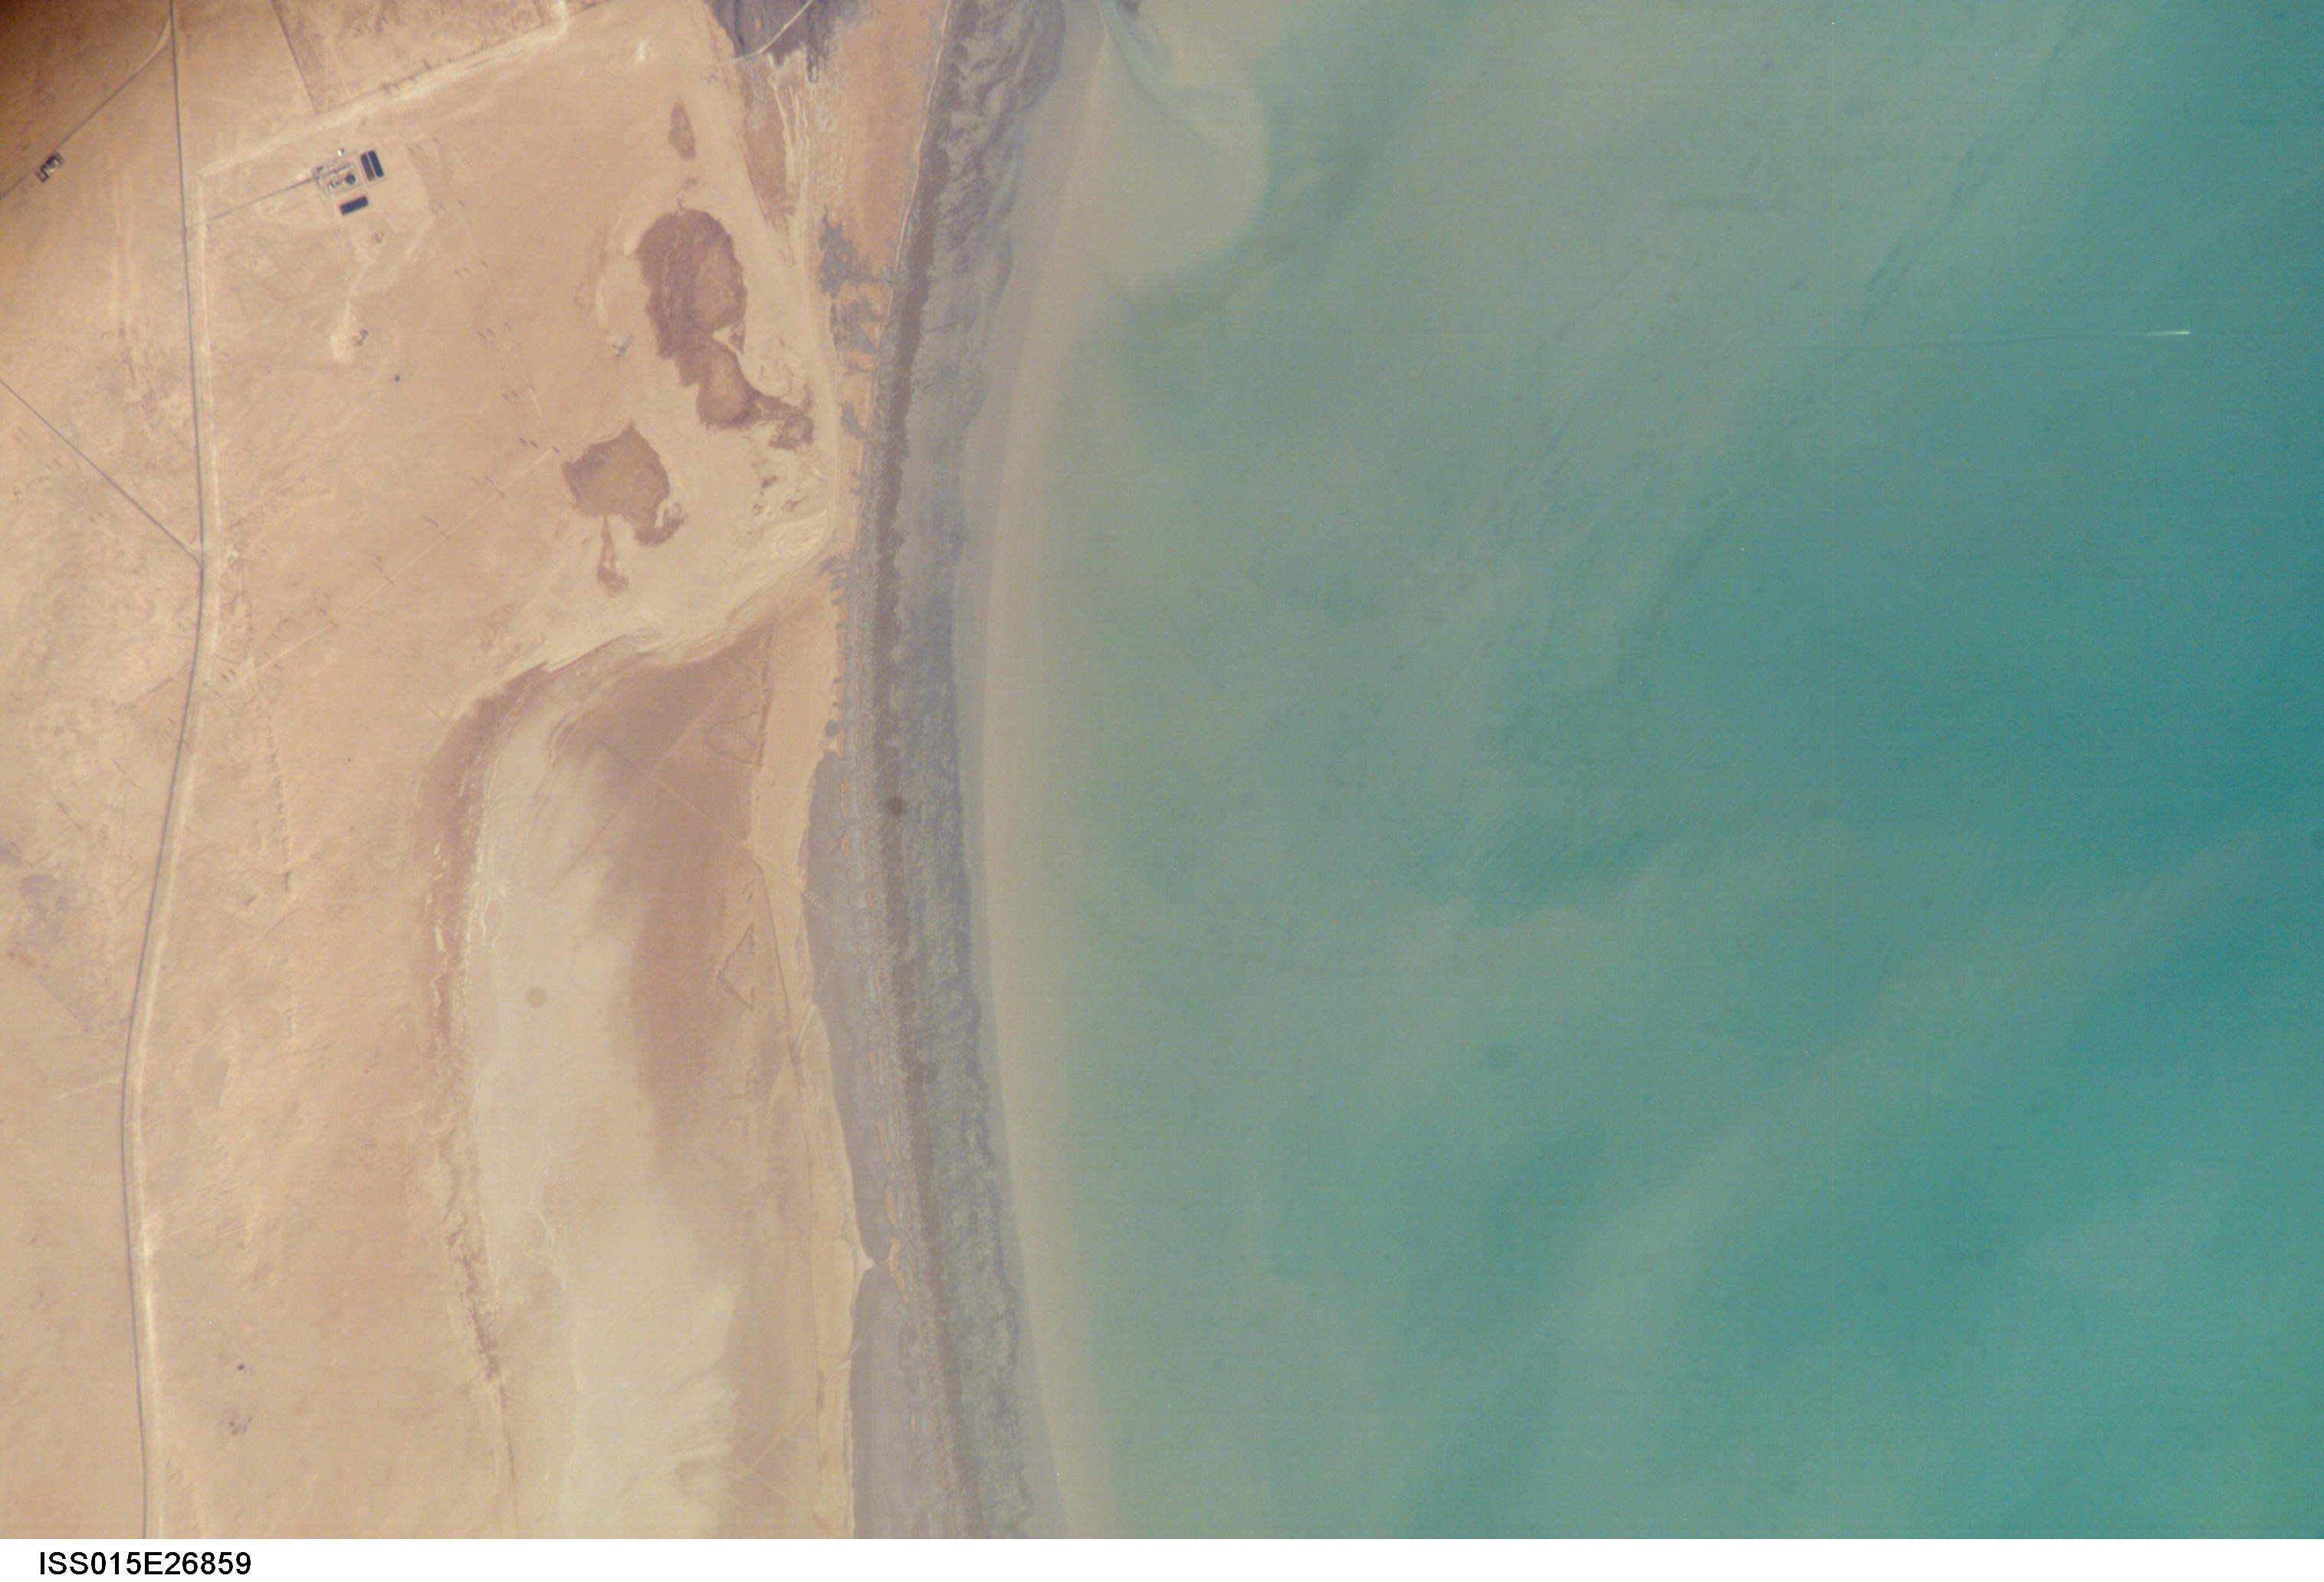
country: KUWAIT
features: B. OF KUWAIT, ROAD, SED.
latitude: 29.6
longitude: 48.1
